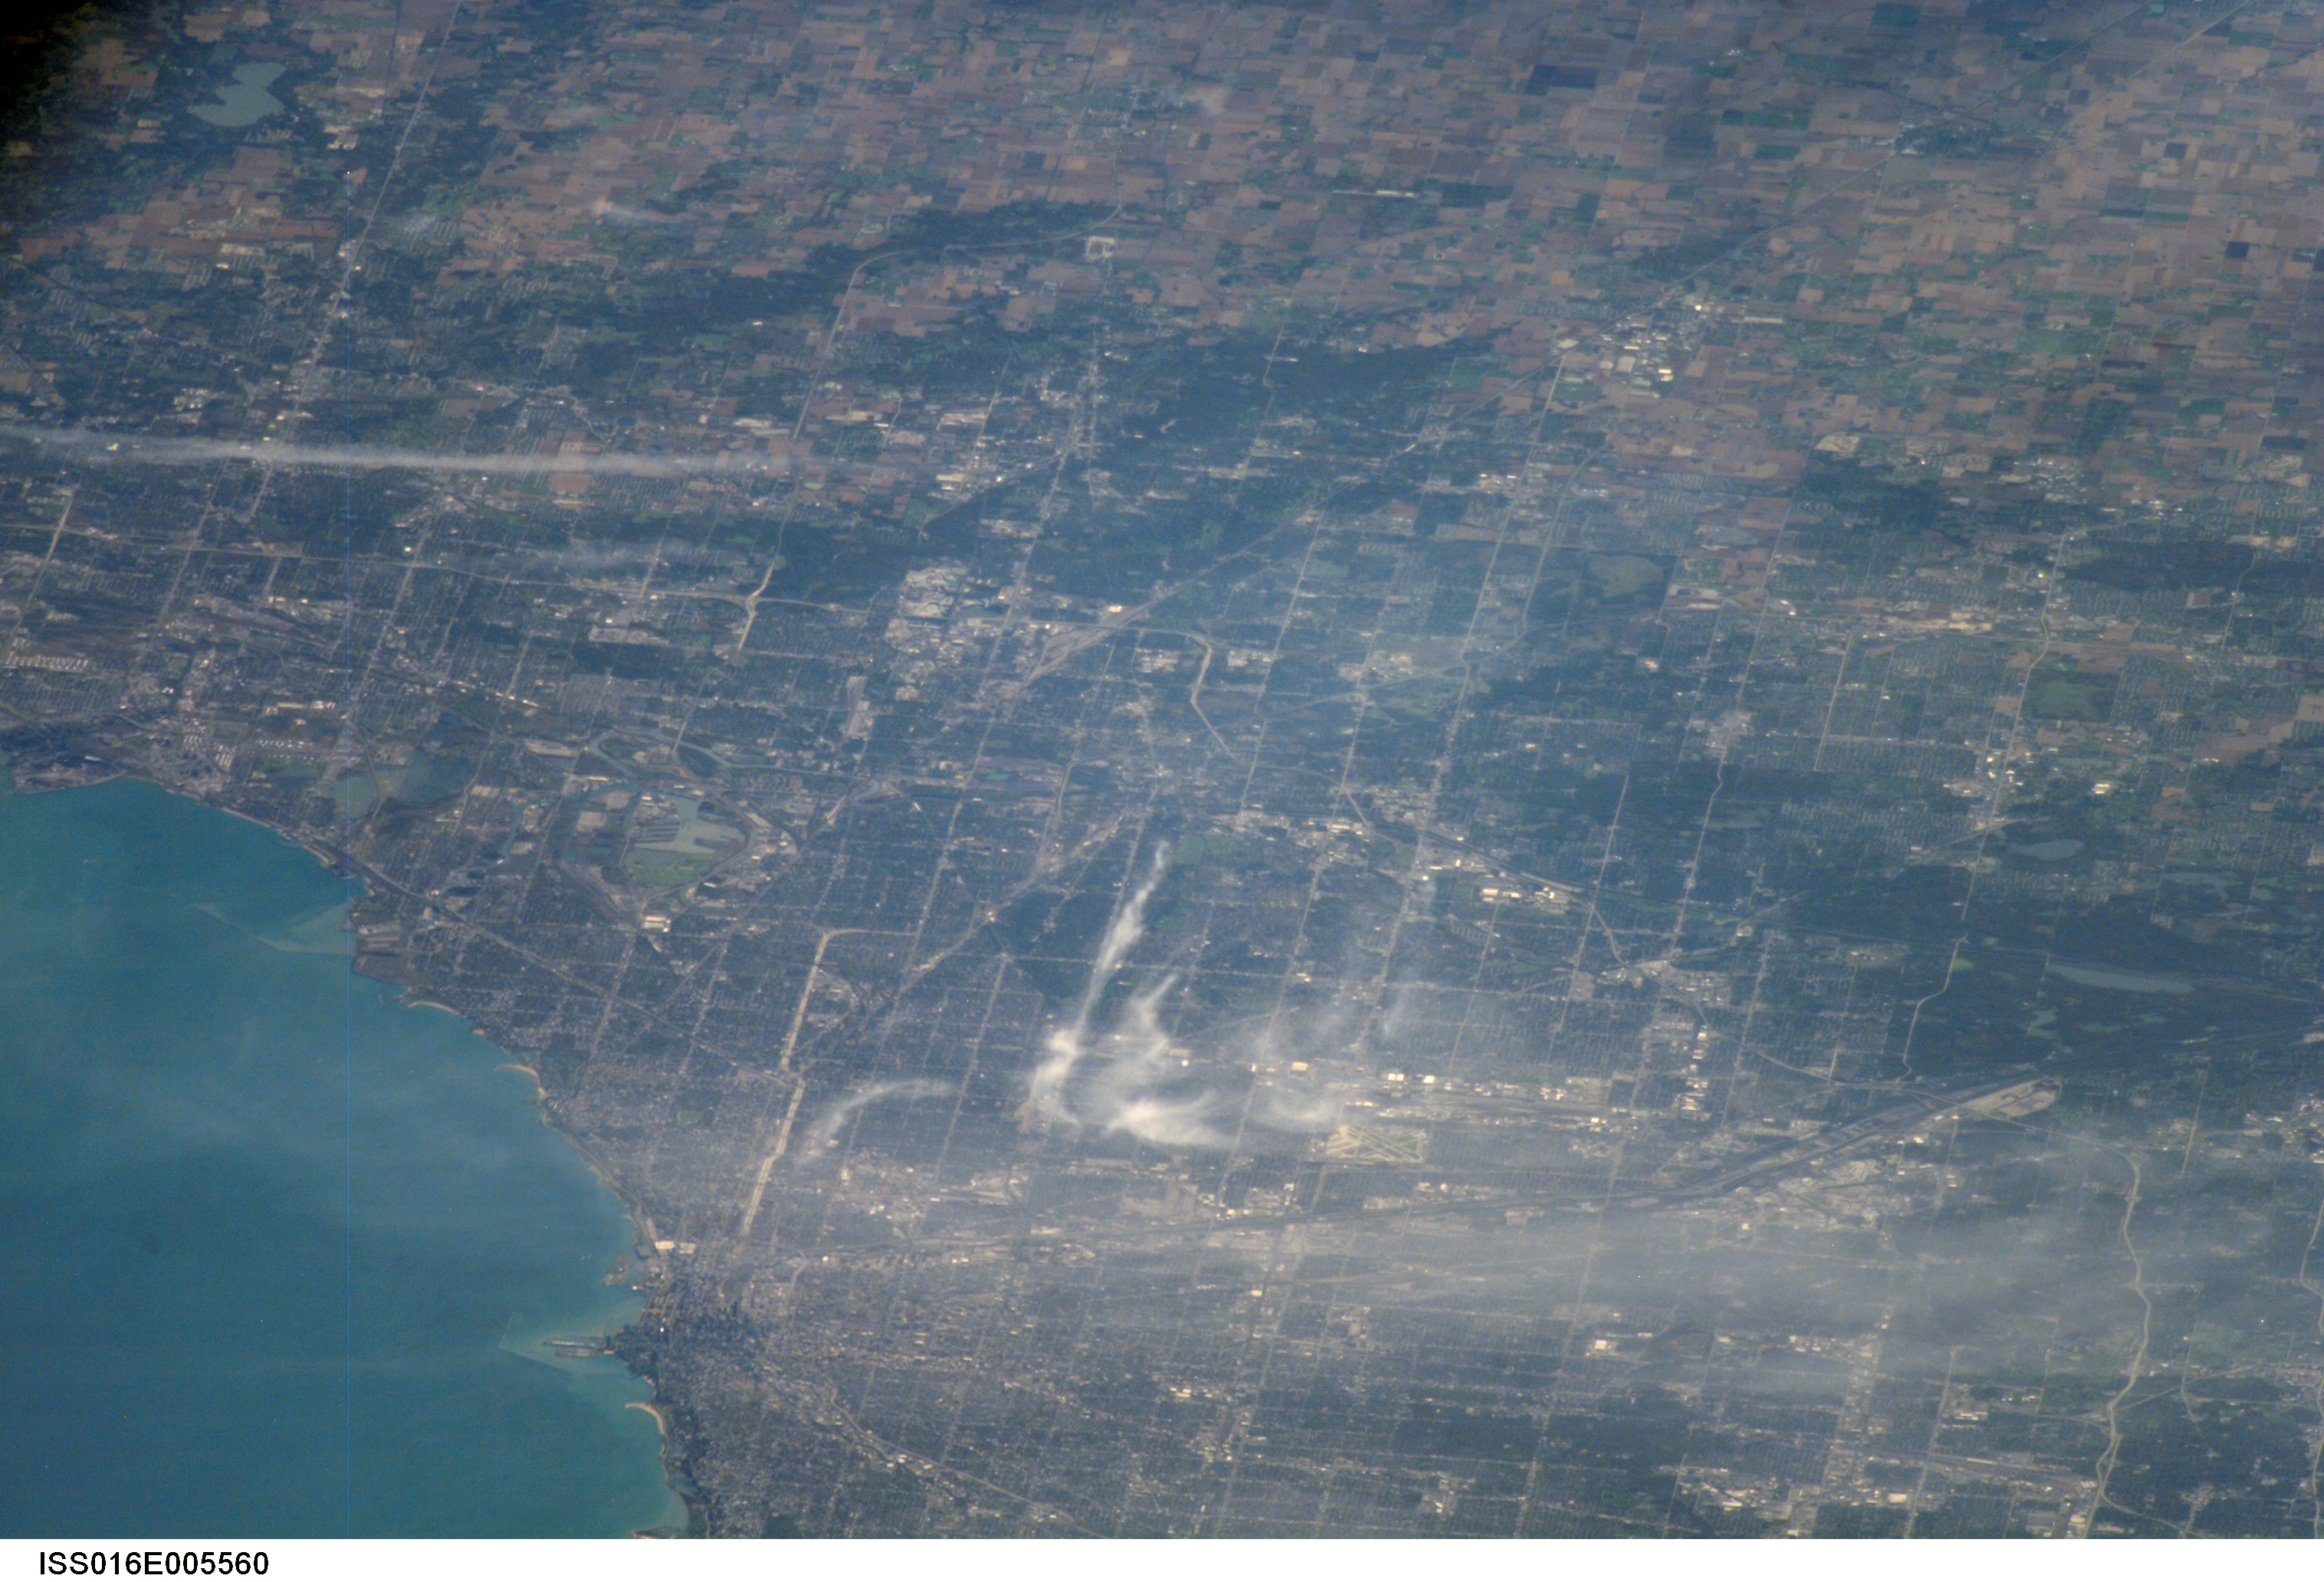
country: USA-ILLINOIS
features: S. CHICAGO-GARY, L. MICHIGAN
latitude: 41.5
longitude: -87.7
